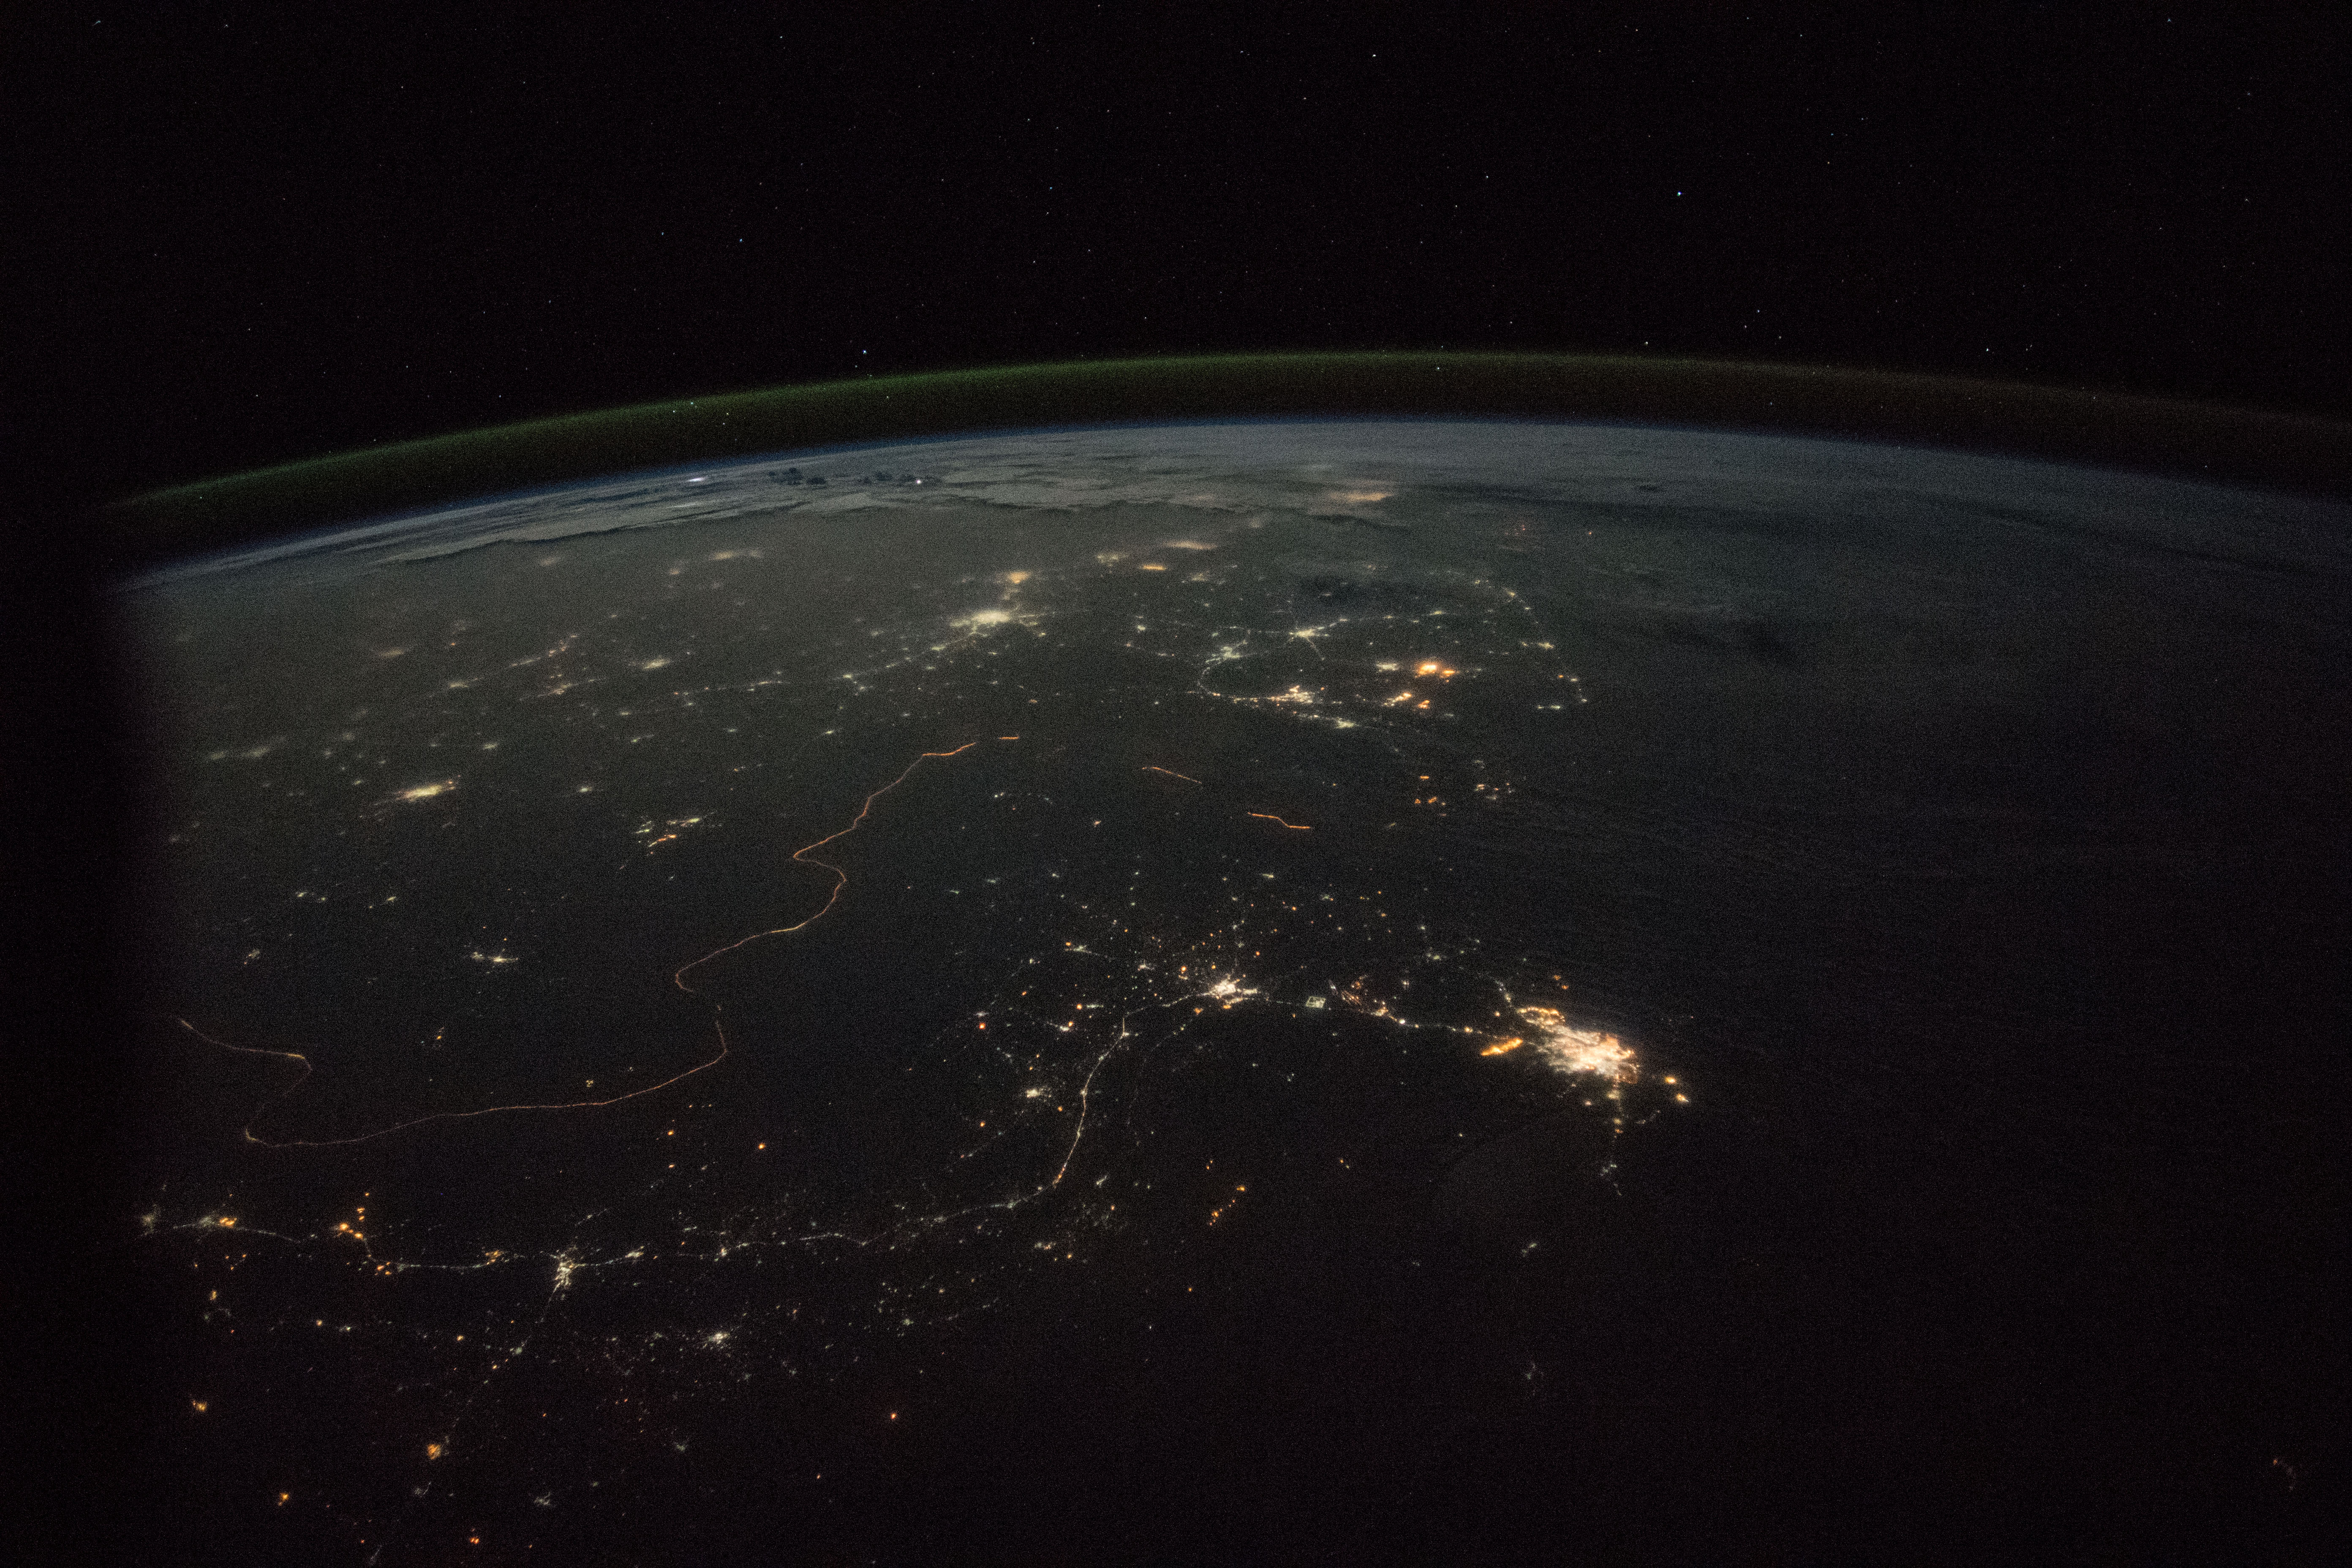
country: INDIA
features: DARK EARTHOBS, KARACHI
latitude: 23.0
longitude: 70.5
